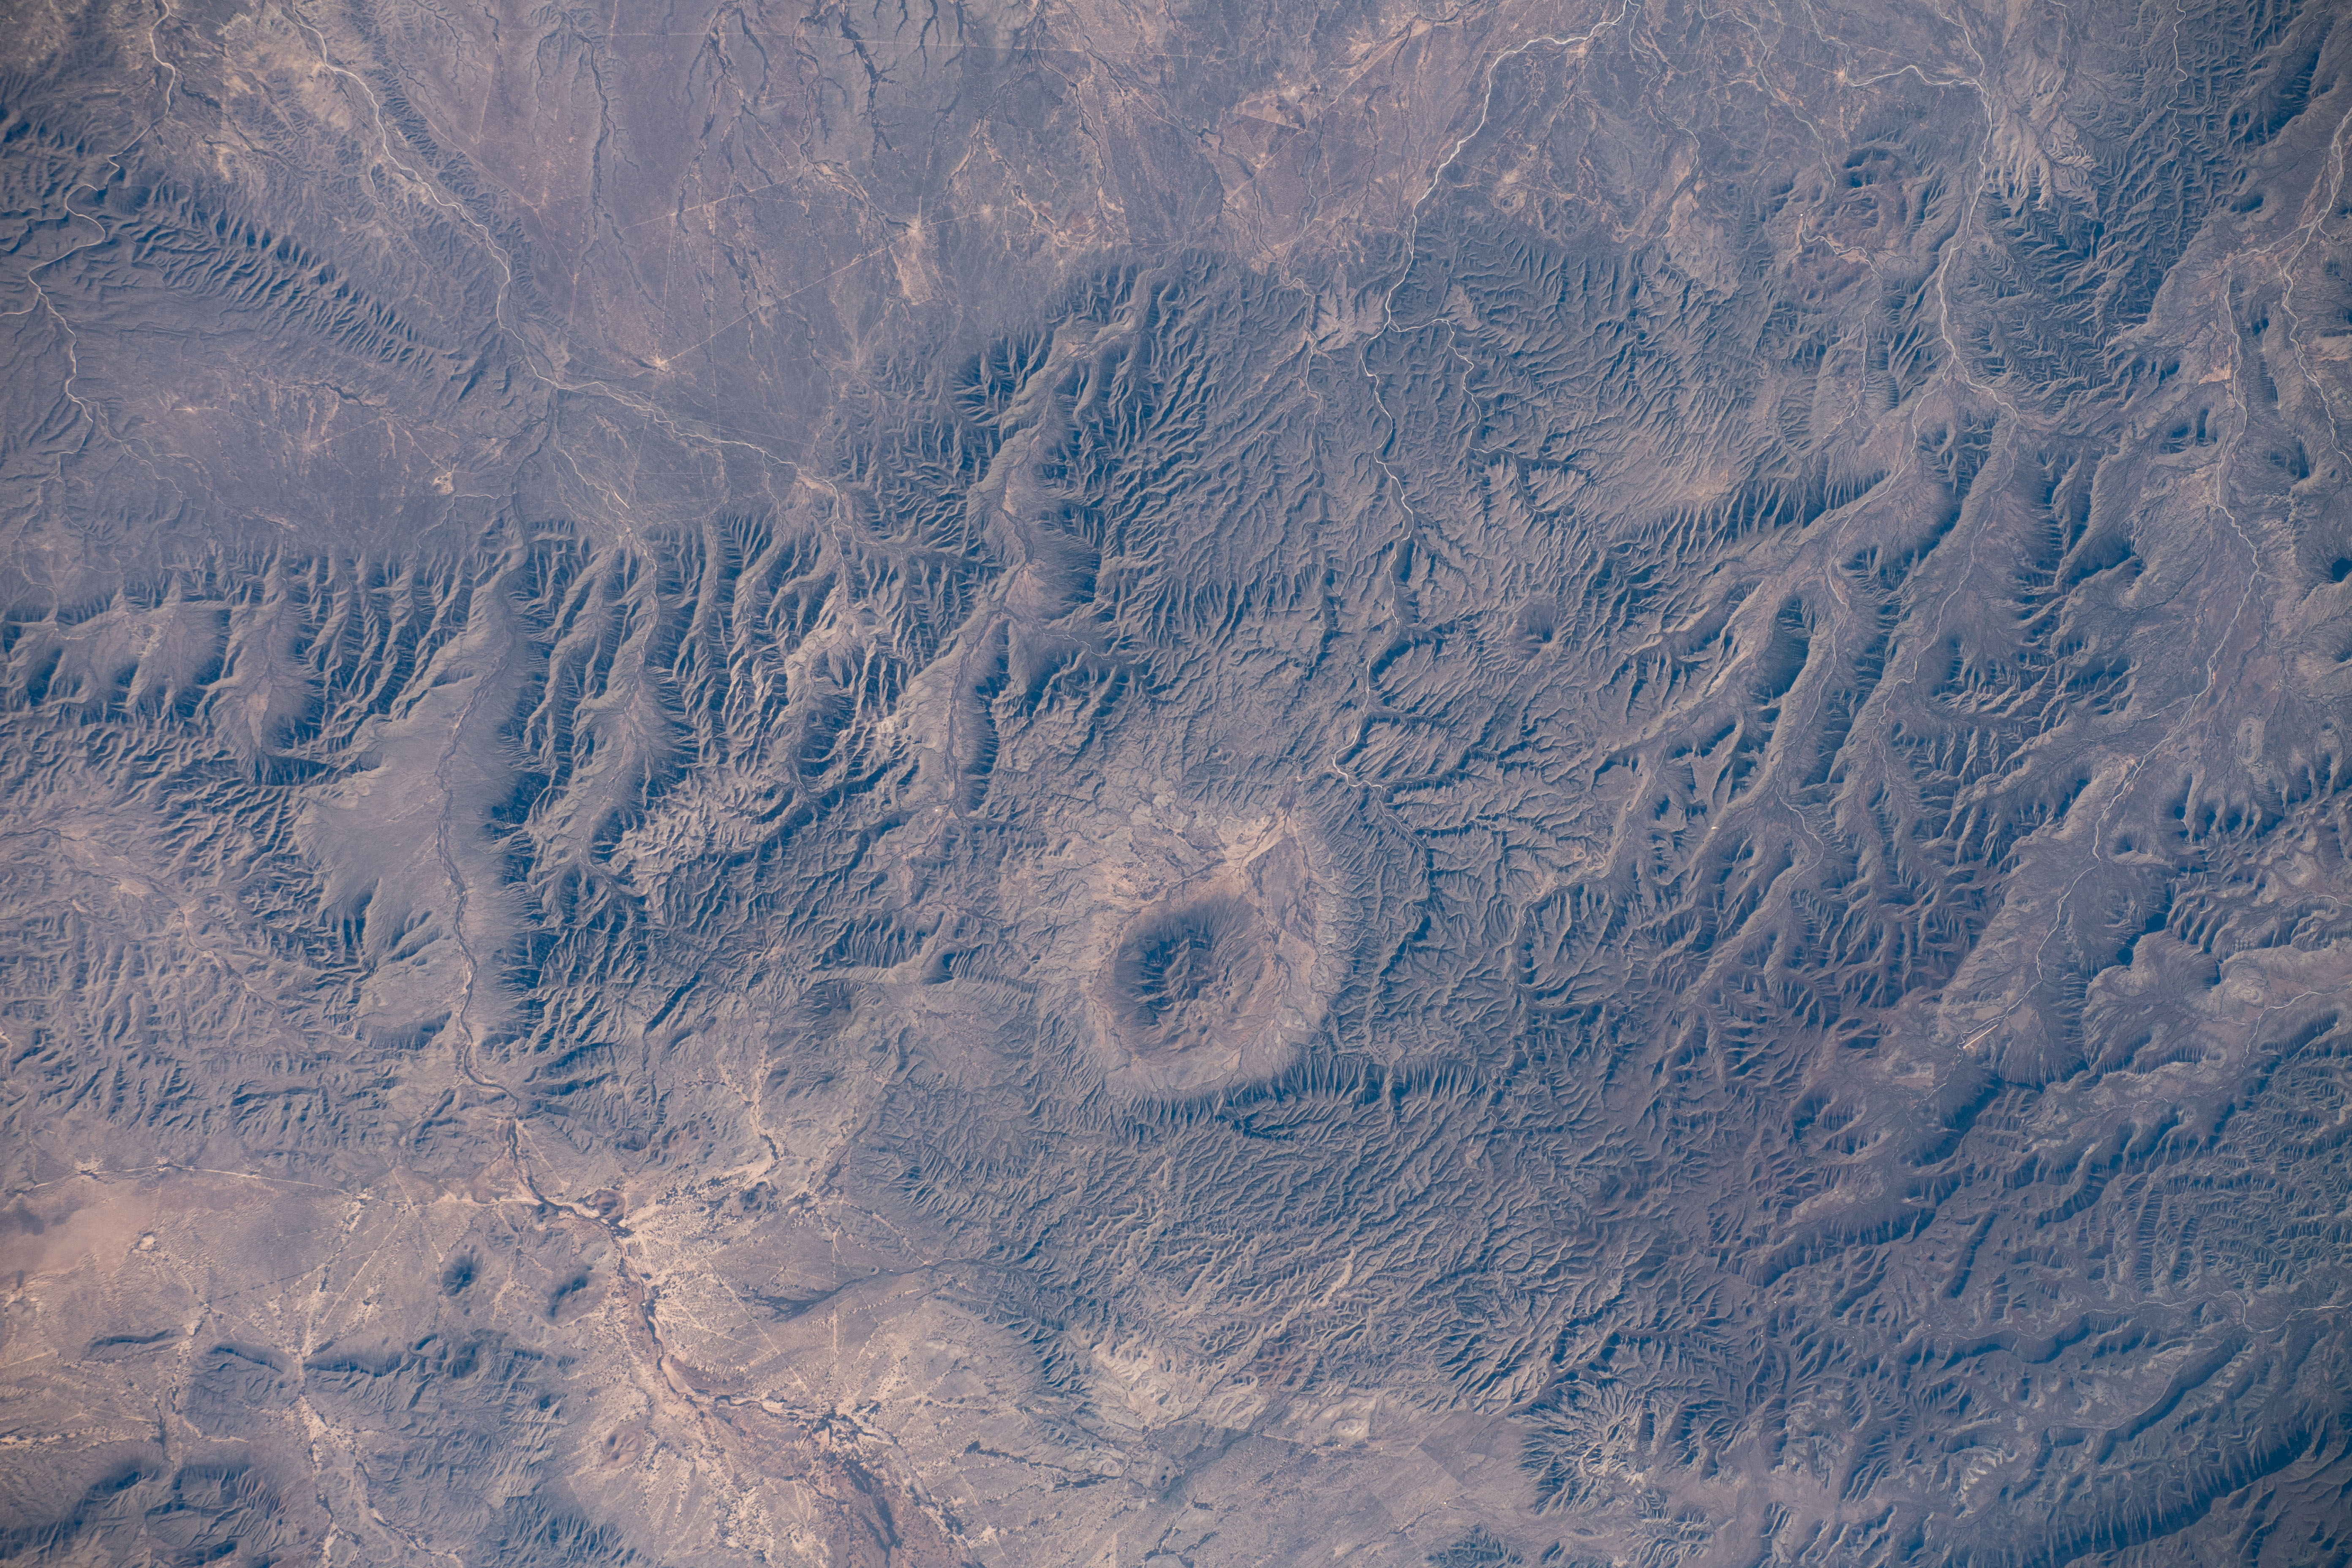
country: MEXICO
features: MEXICO, CERRO COLORADO,MOUNTAIN, RIVER,MEXICO,COAHUILA,IGNEOUS INTRUSION
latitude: 29.3
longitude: -102.1
